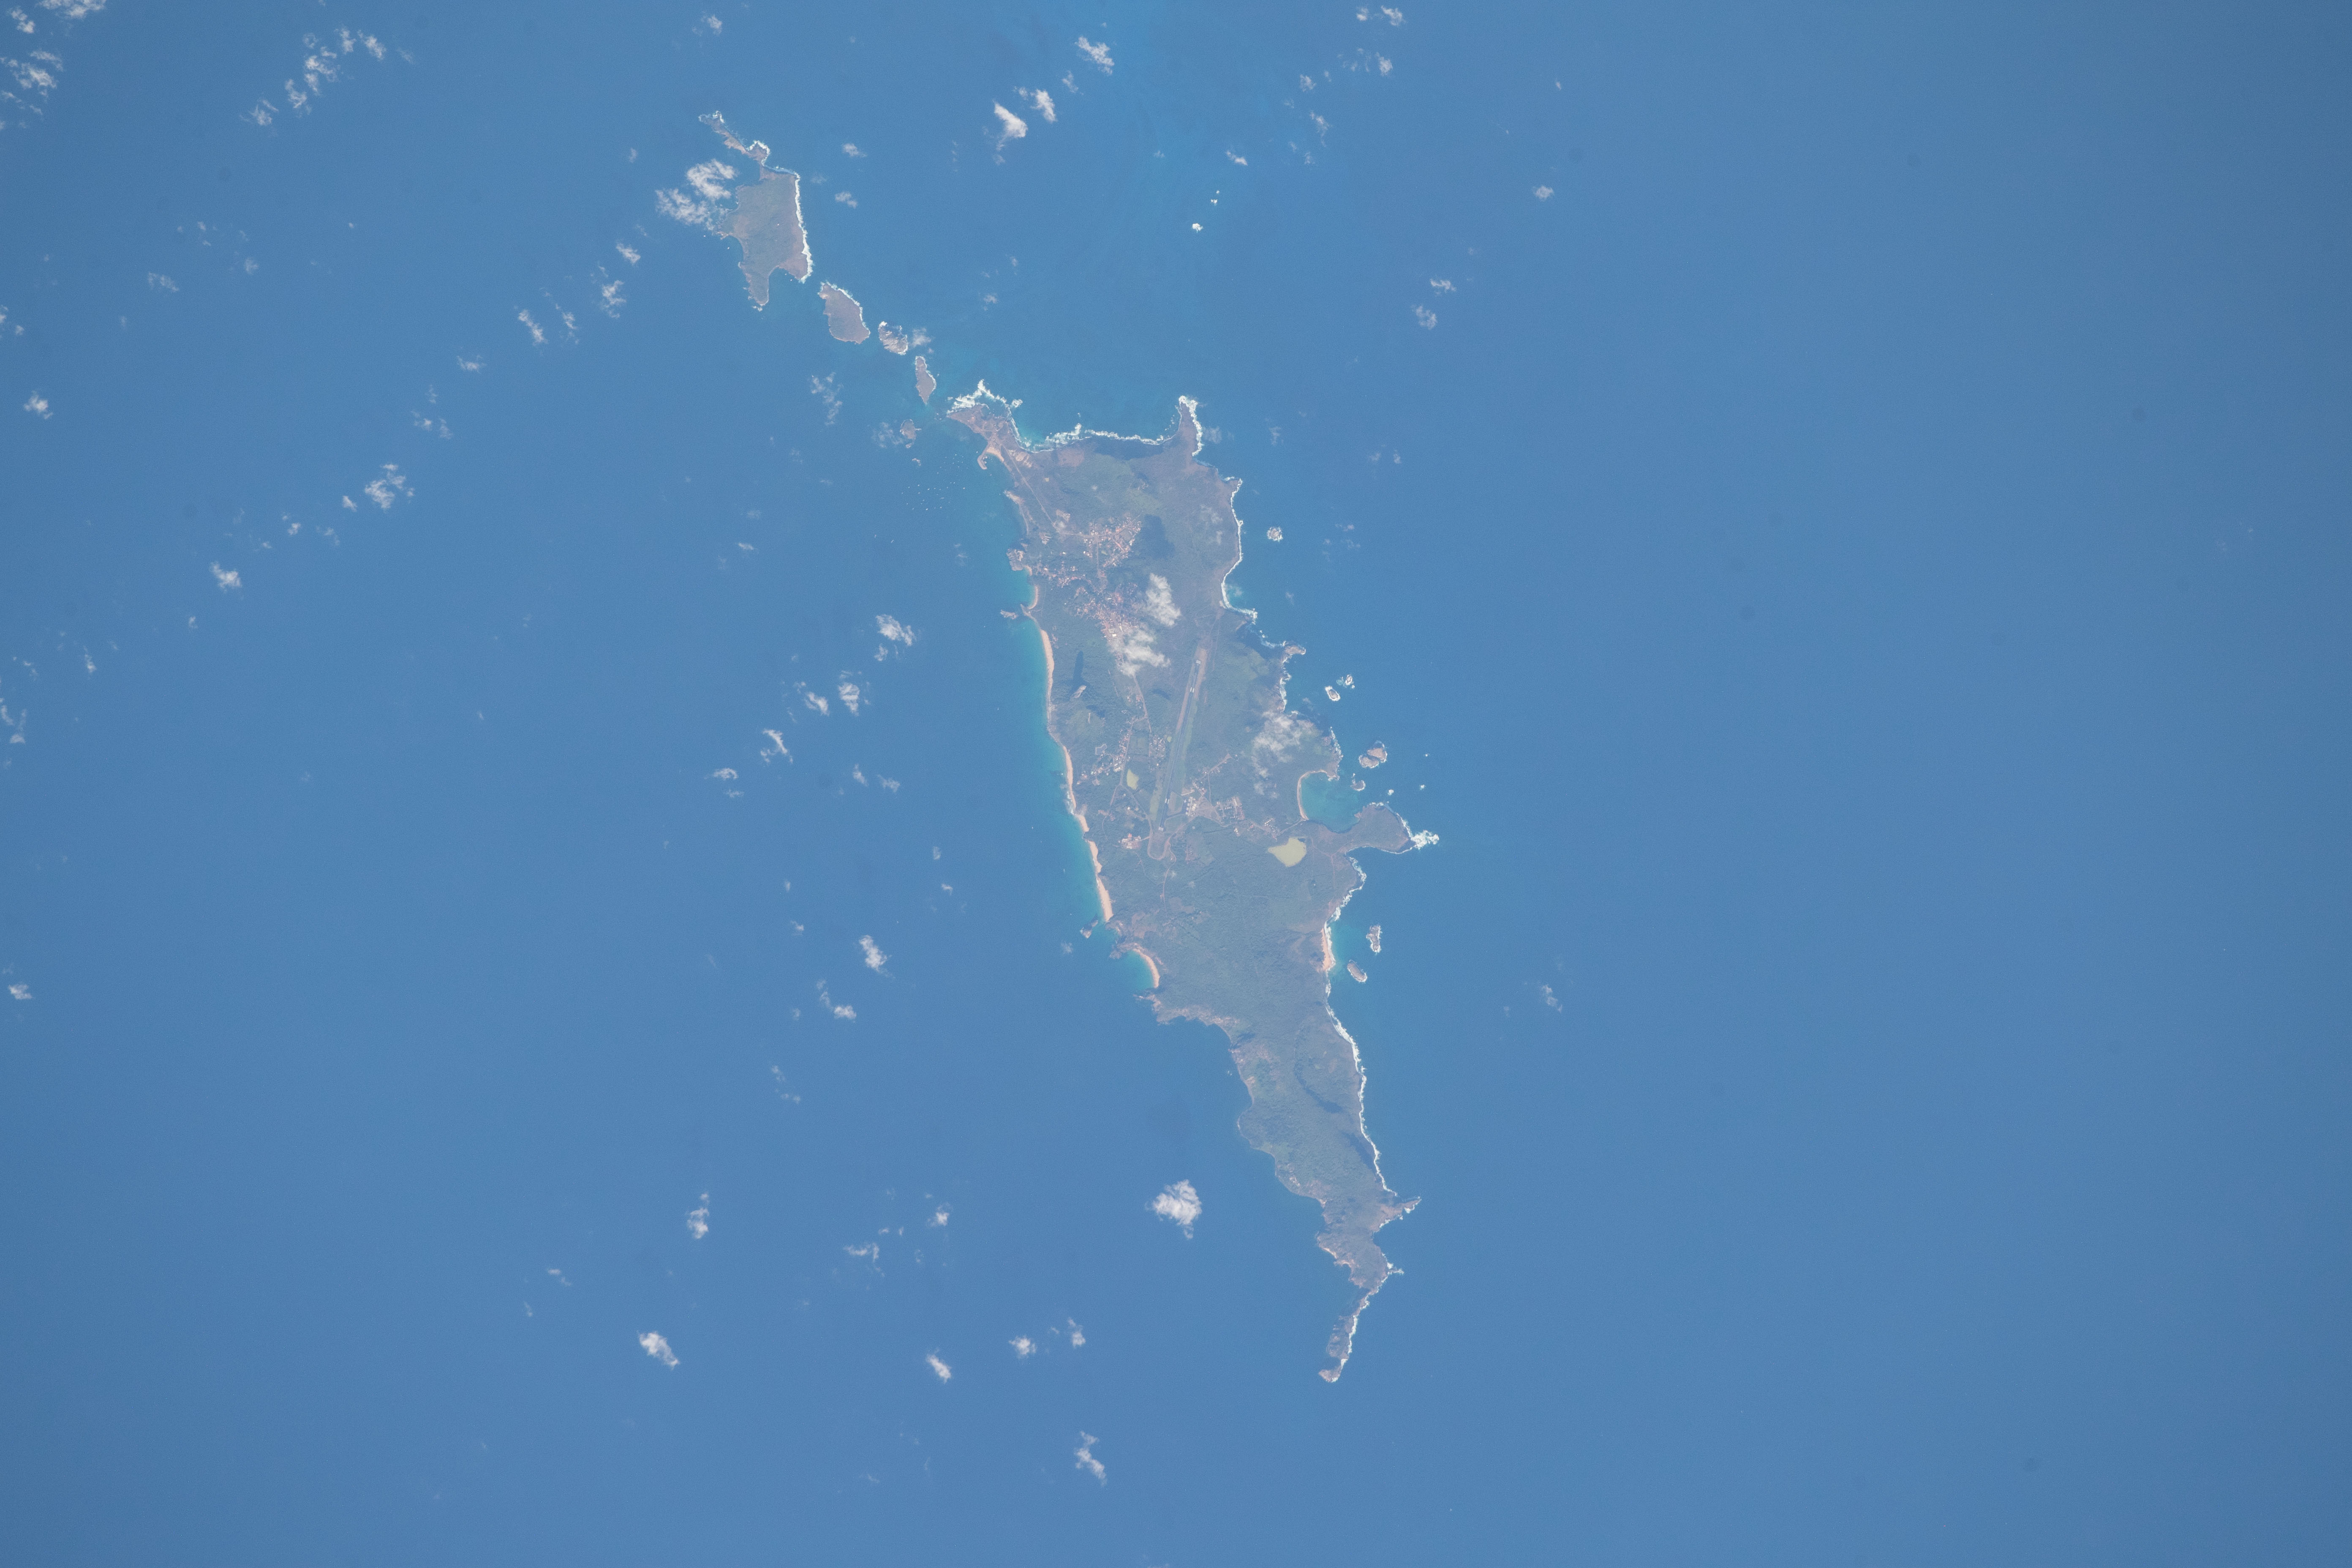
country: BRAZIL
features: VILA DOS REMEDIOS, ILHA FERNANDO DE NORANHA, FERNANDO DE NORONHA MARINE NATIONAL PARK
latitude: -3.9
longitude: -32.4
